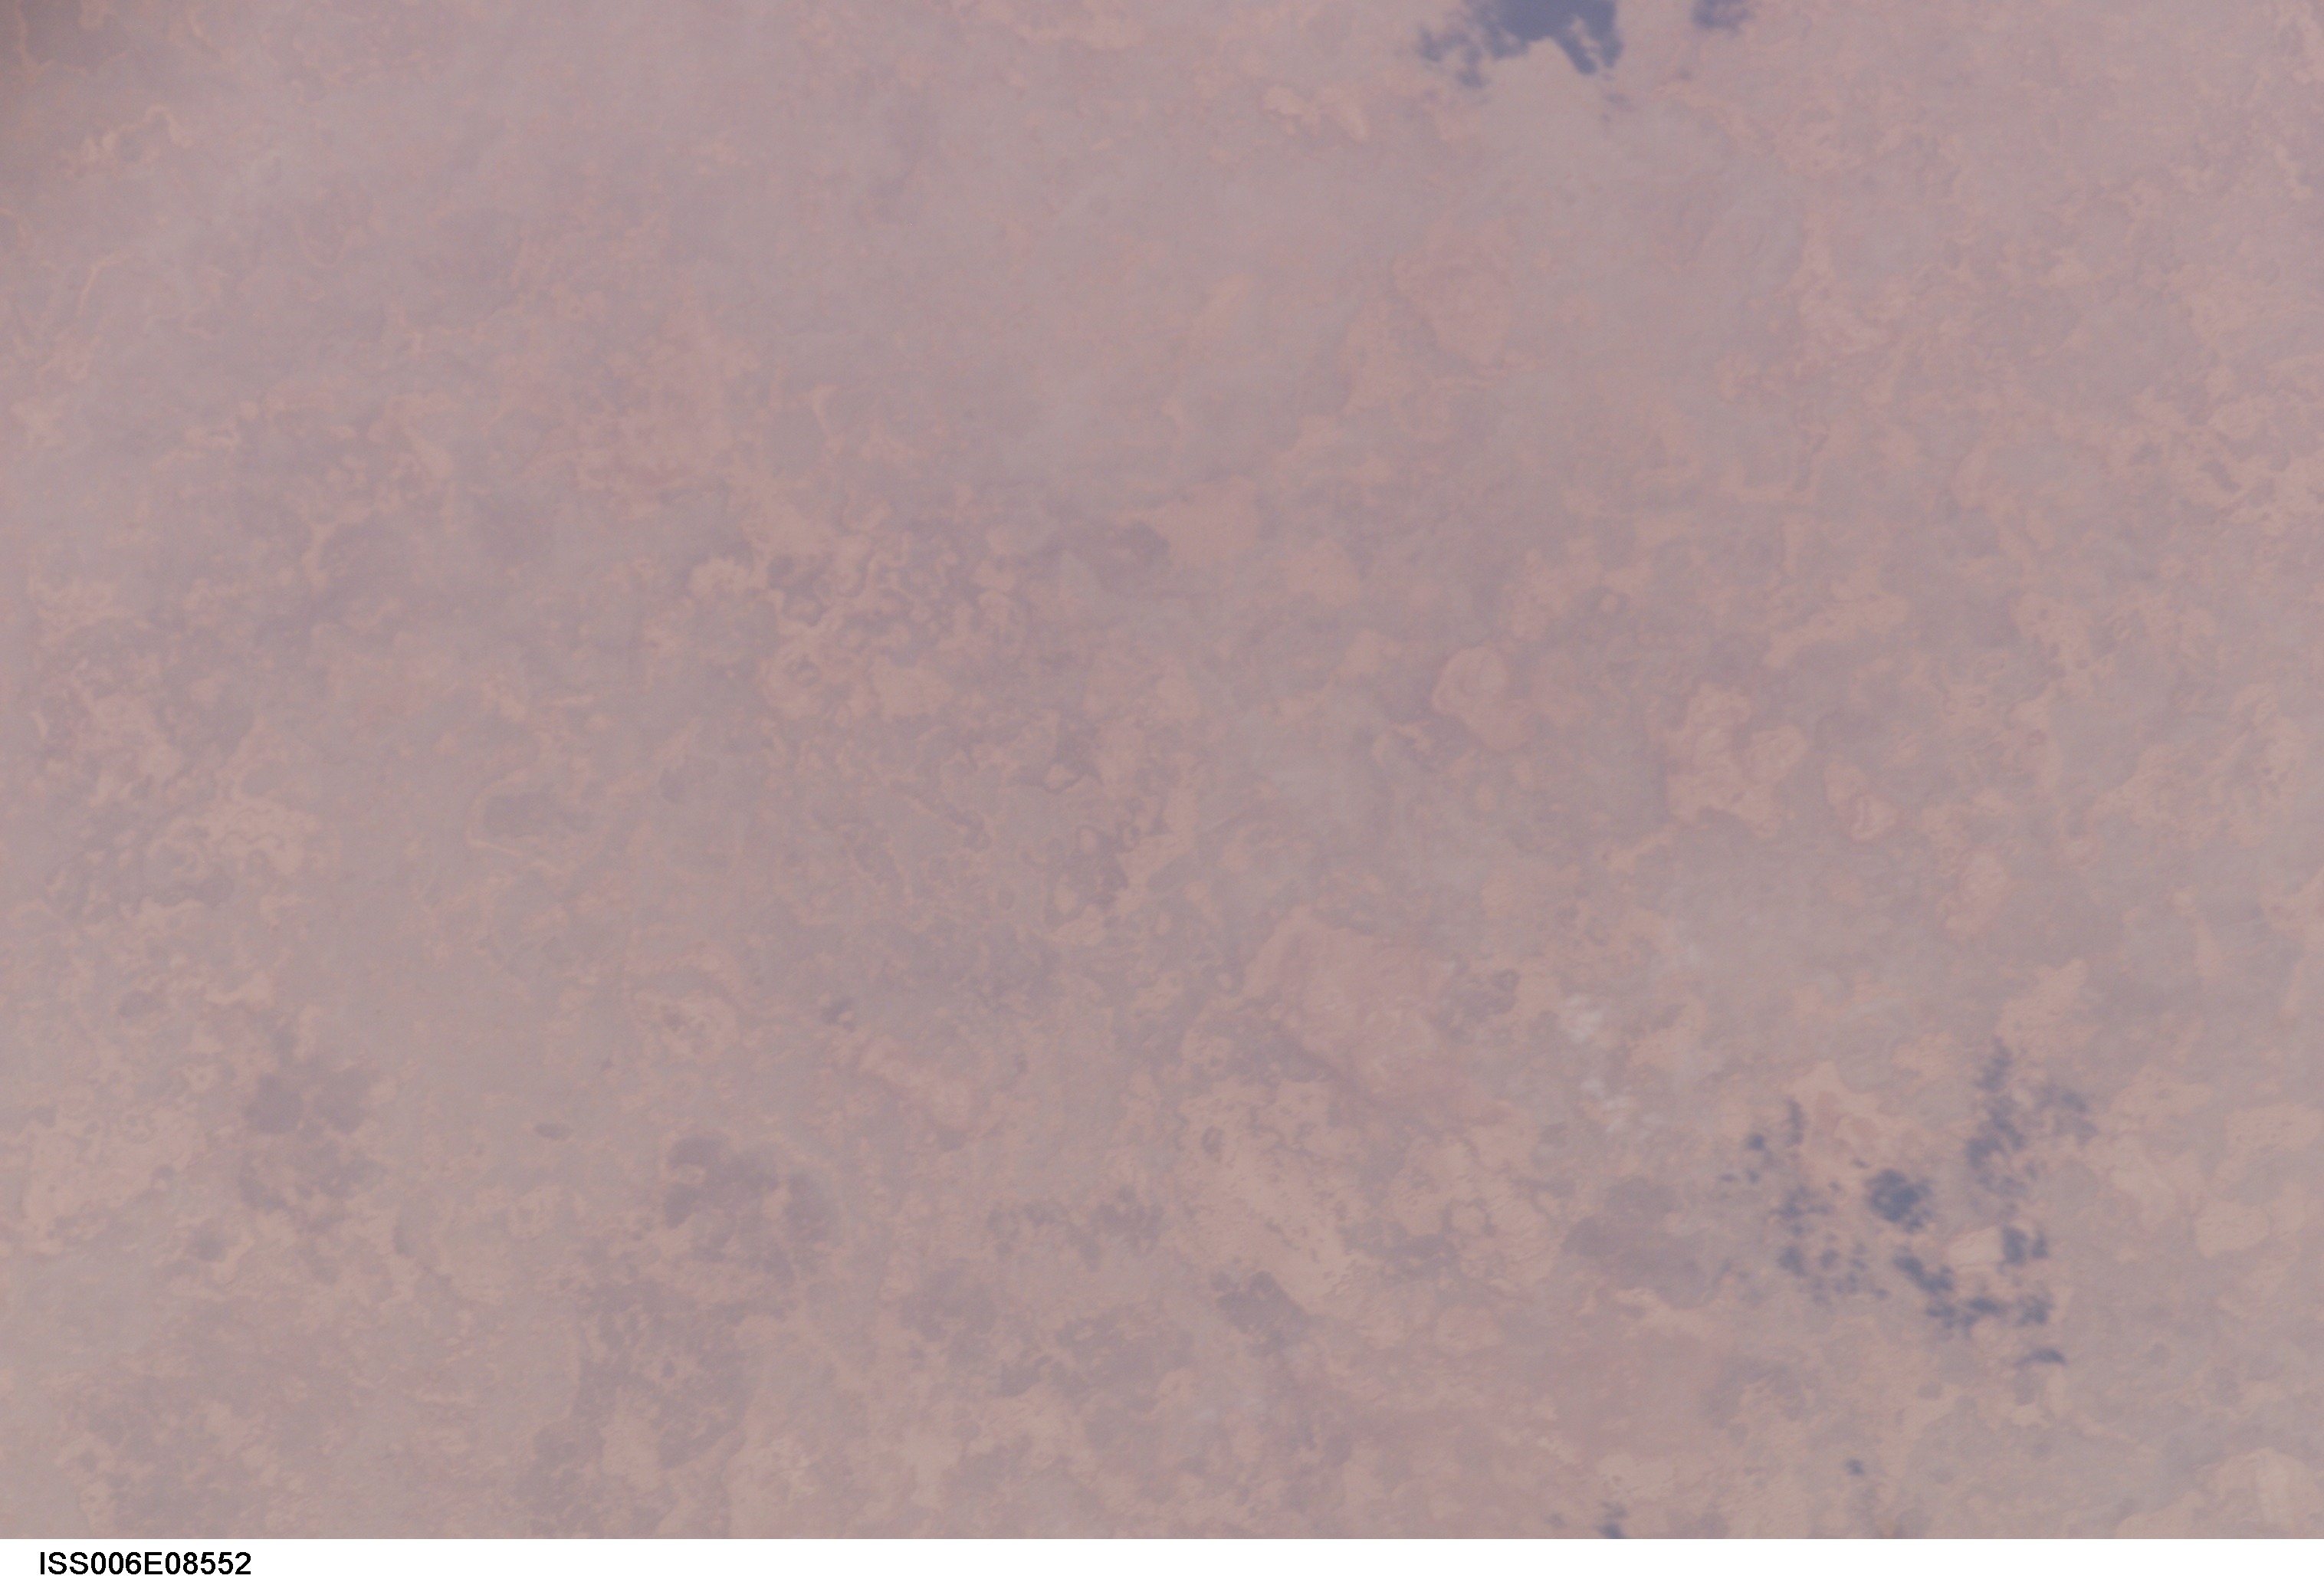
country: LIBYA
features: LIBYAN DESERT
